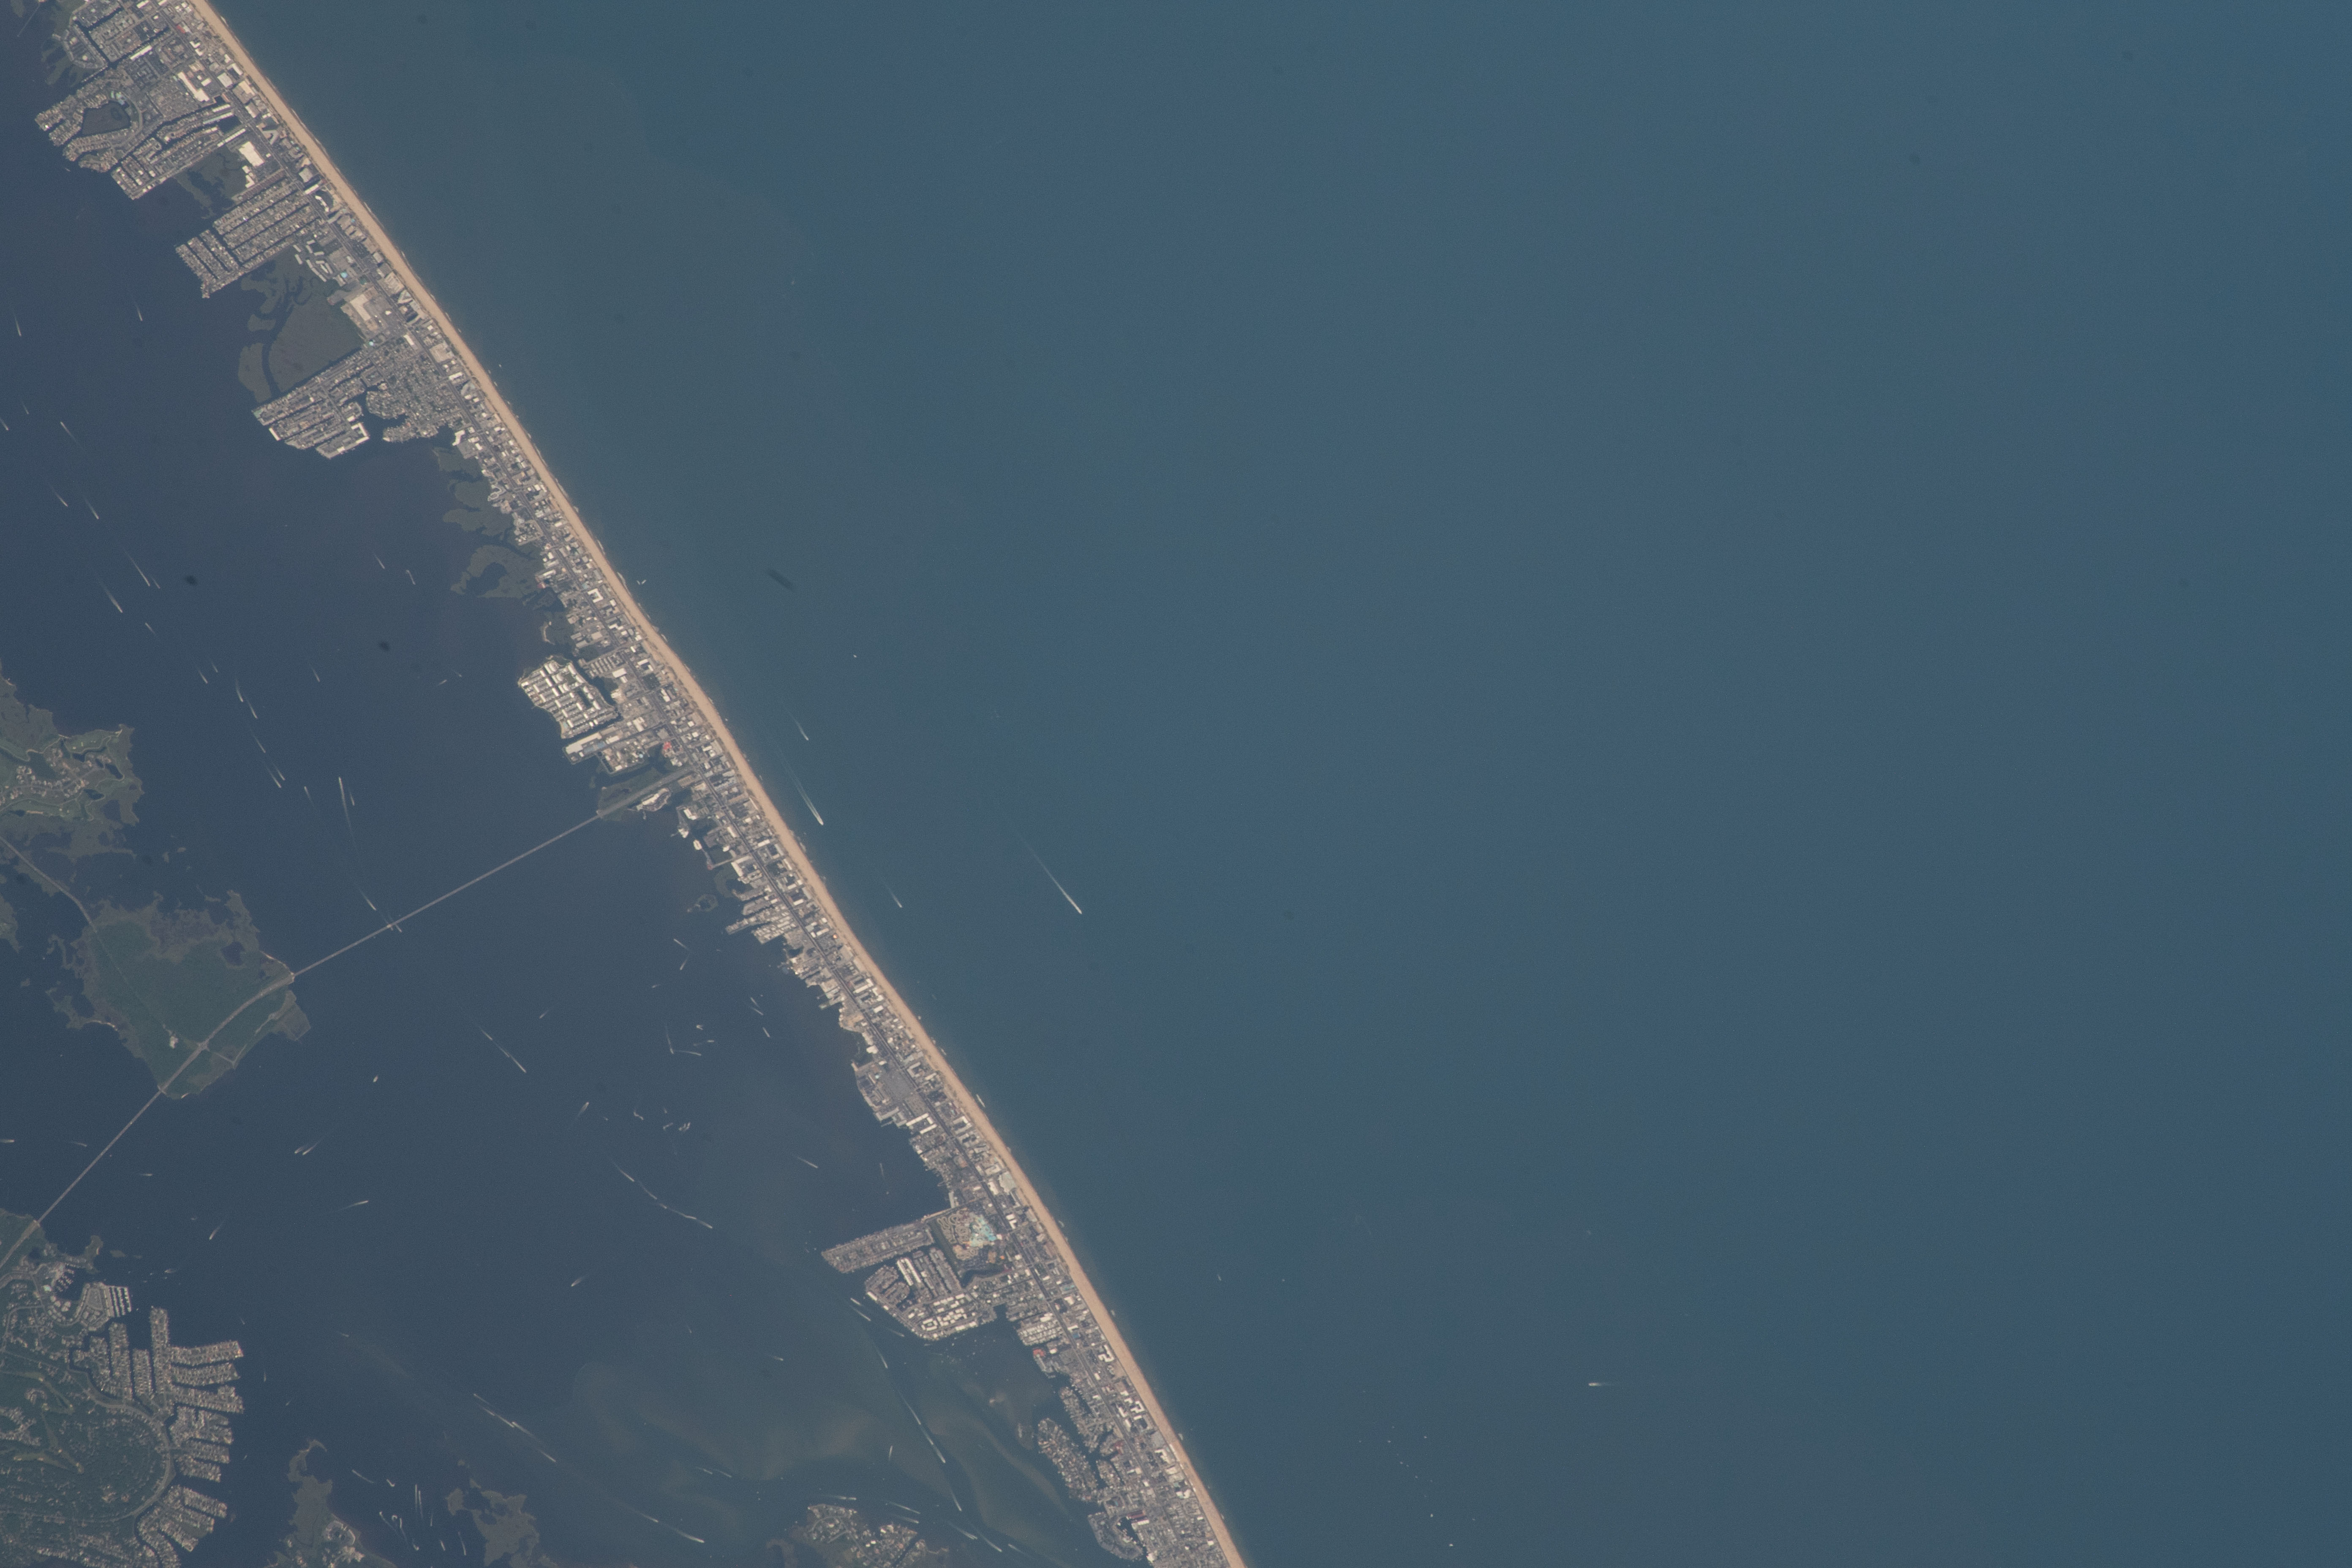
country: USA-MARYLAND
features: ATLANTIC OCEAN, OCEAN CITY, ASSAWOMAN BAY, ISLE OF WIGHT BAY
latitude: 38.4
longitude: -75.0
